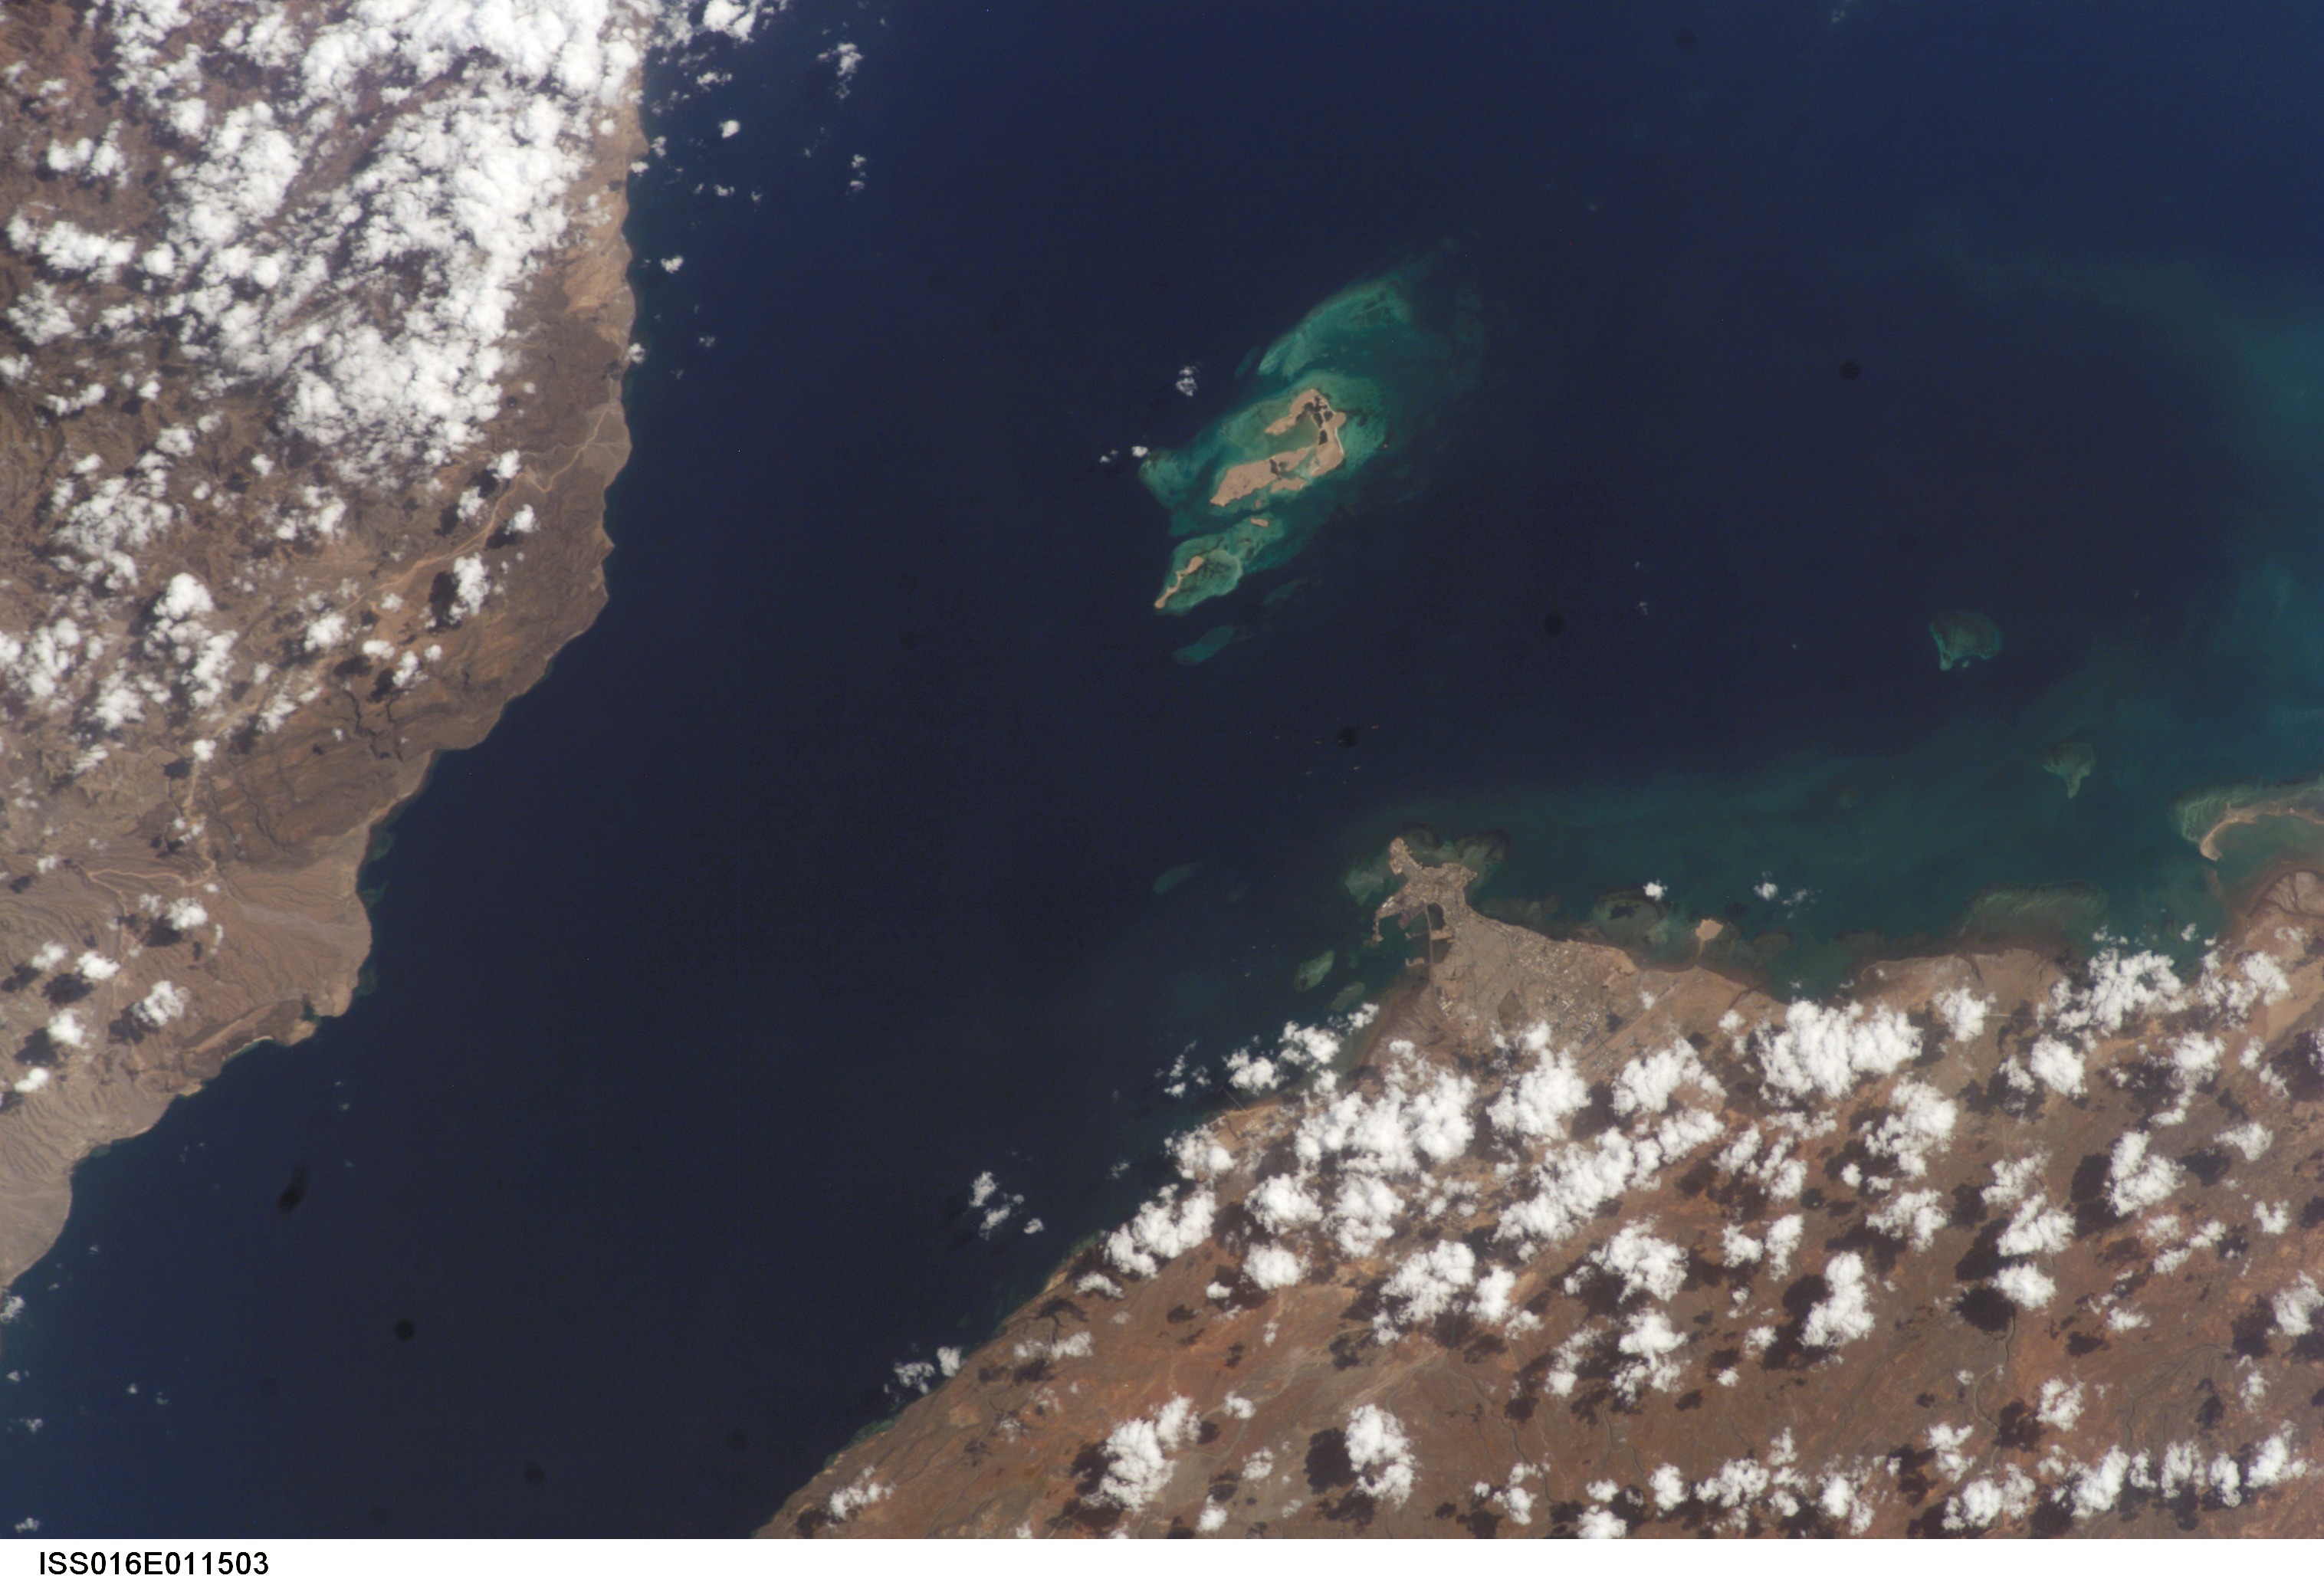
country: DJIBOUTI
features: GULF OF TADJOURA, DJIBOUTI
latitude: 11.5
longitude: 43.0
